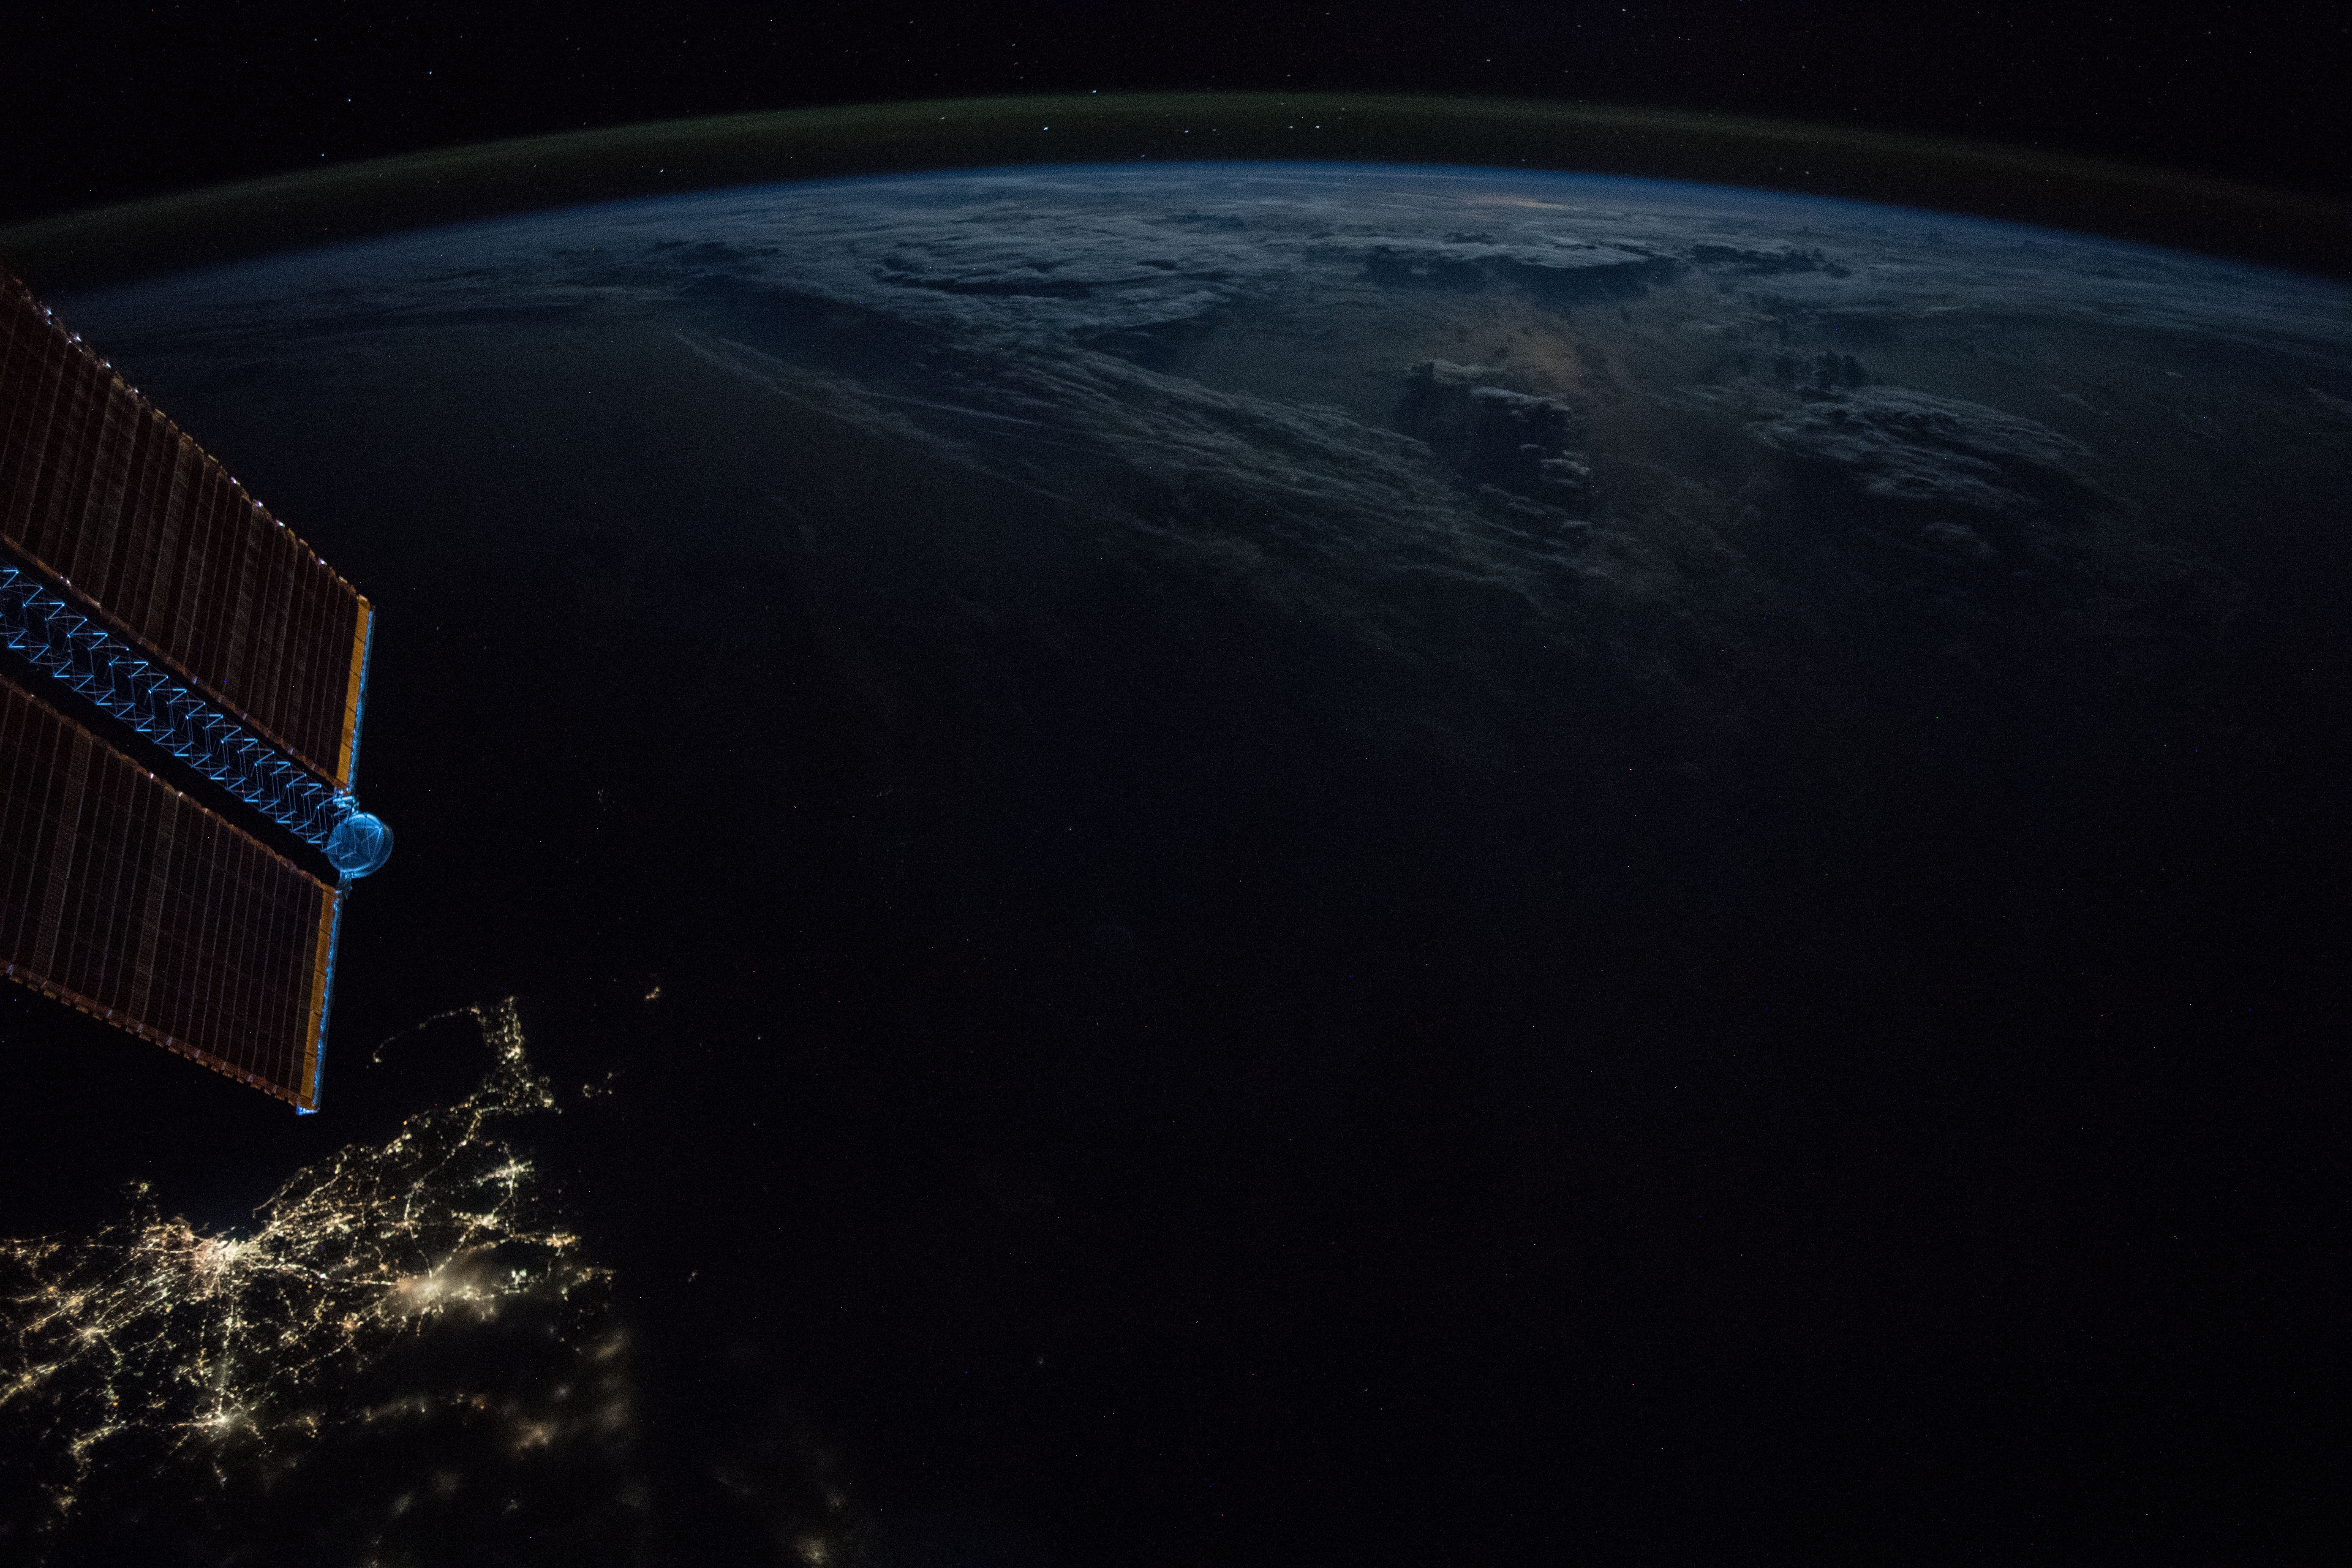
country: ATLANTIC OCEAN
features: CAPE COD BAY, BARNSTABLE CITY, PLYMOUTH CITY, NEW BEDFORD CITY, FALL RIVER CITY, TAUNTON CITY, BROCKTON CITY, WEYMOUTH CITY, EARTH LIMB, NIGHT
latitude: 39.5
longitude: -69.8
